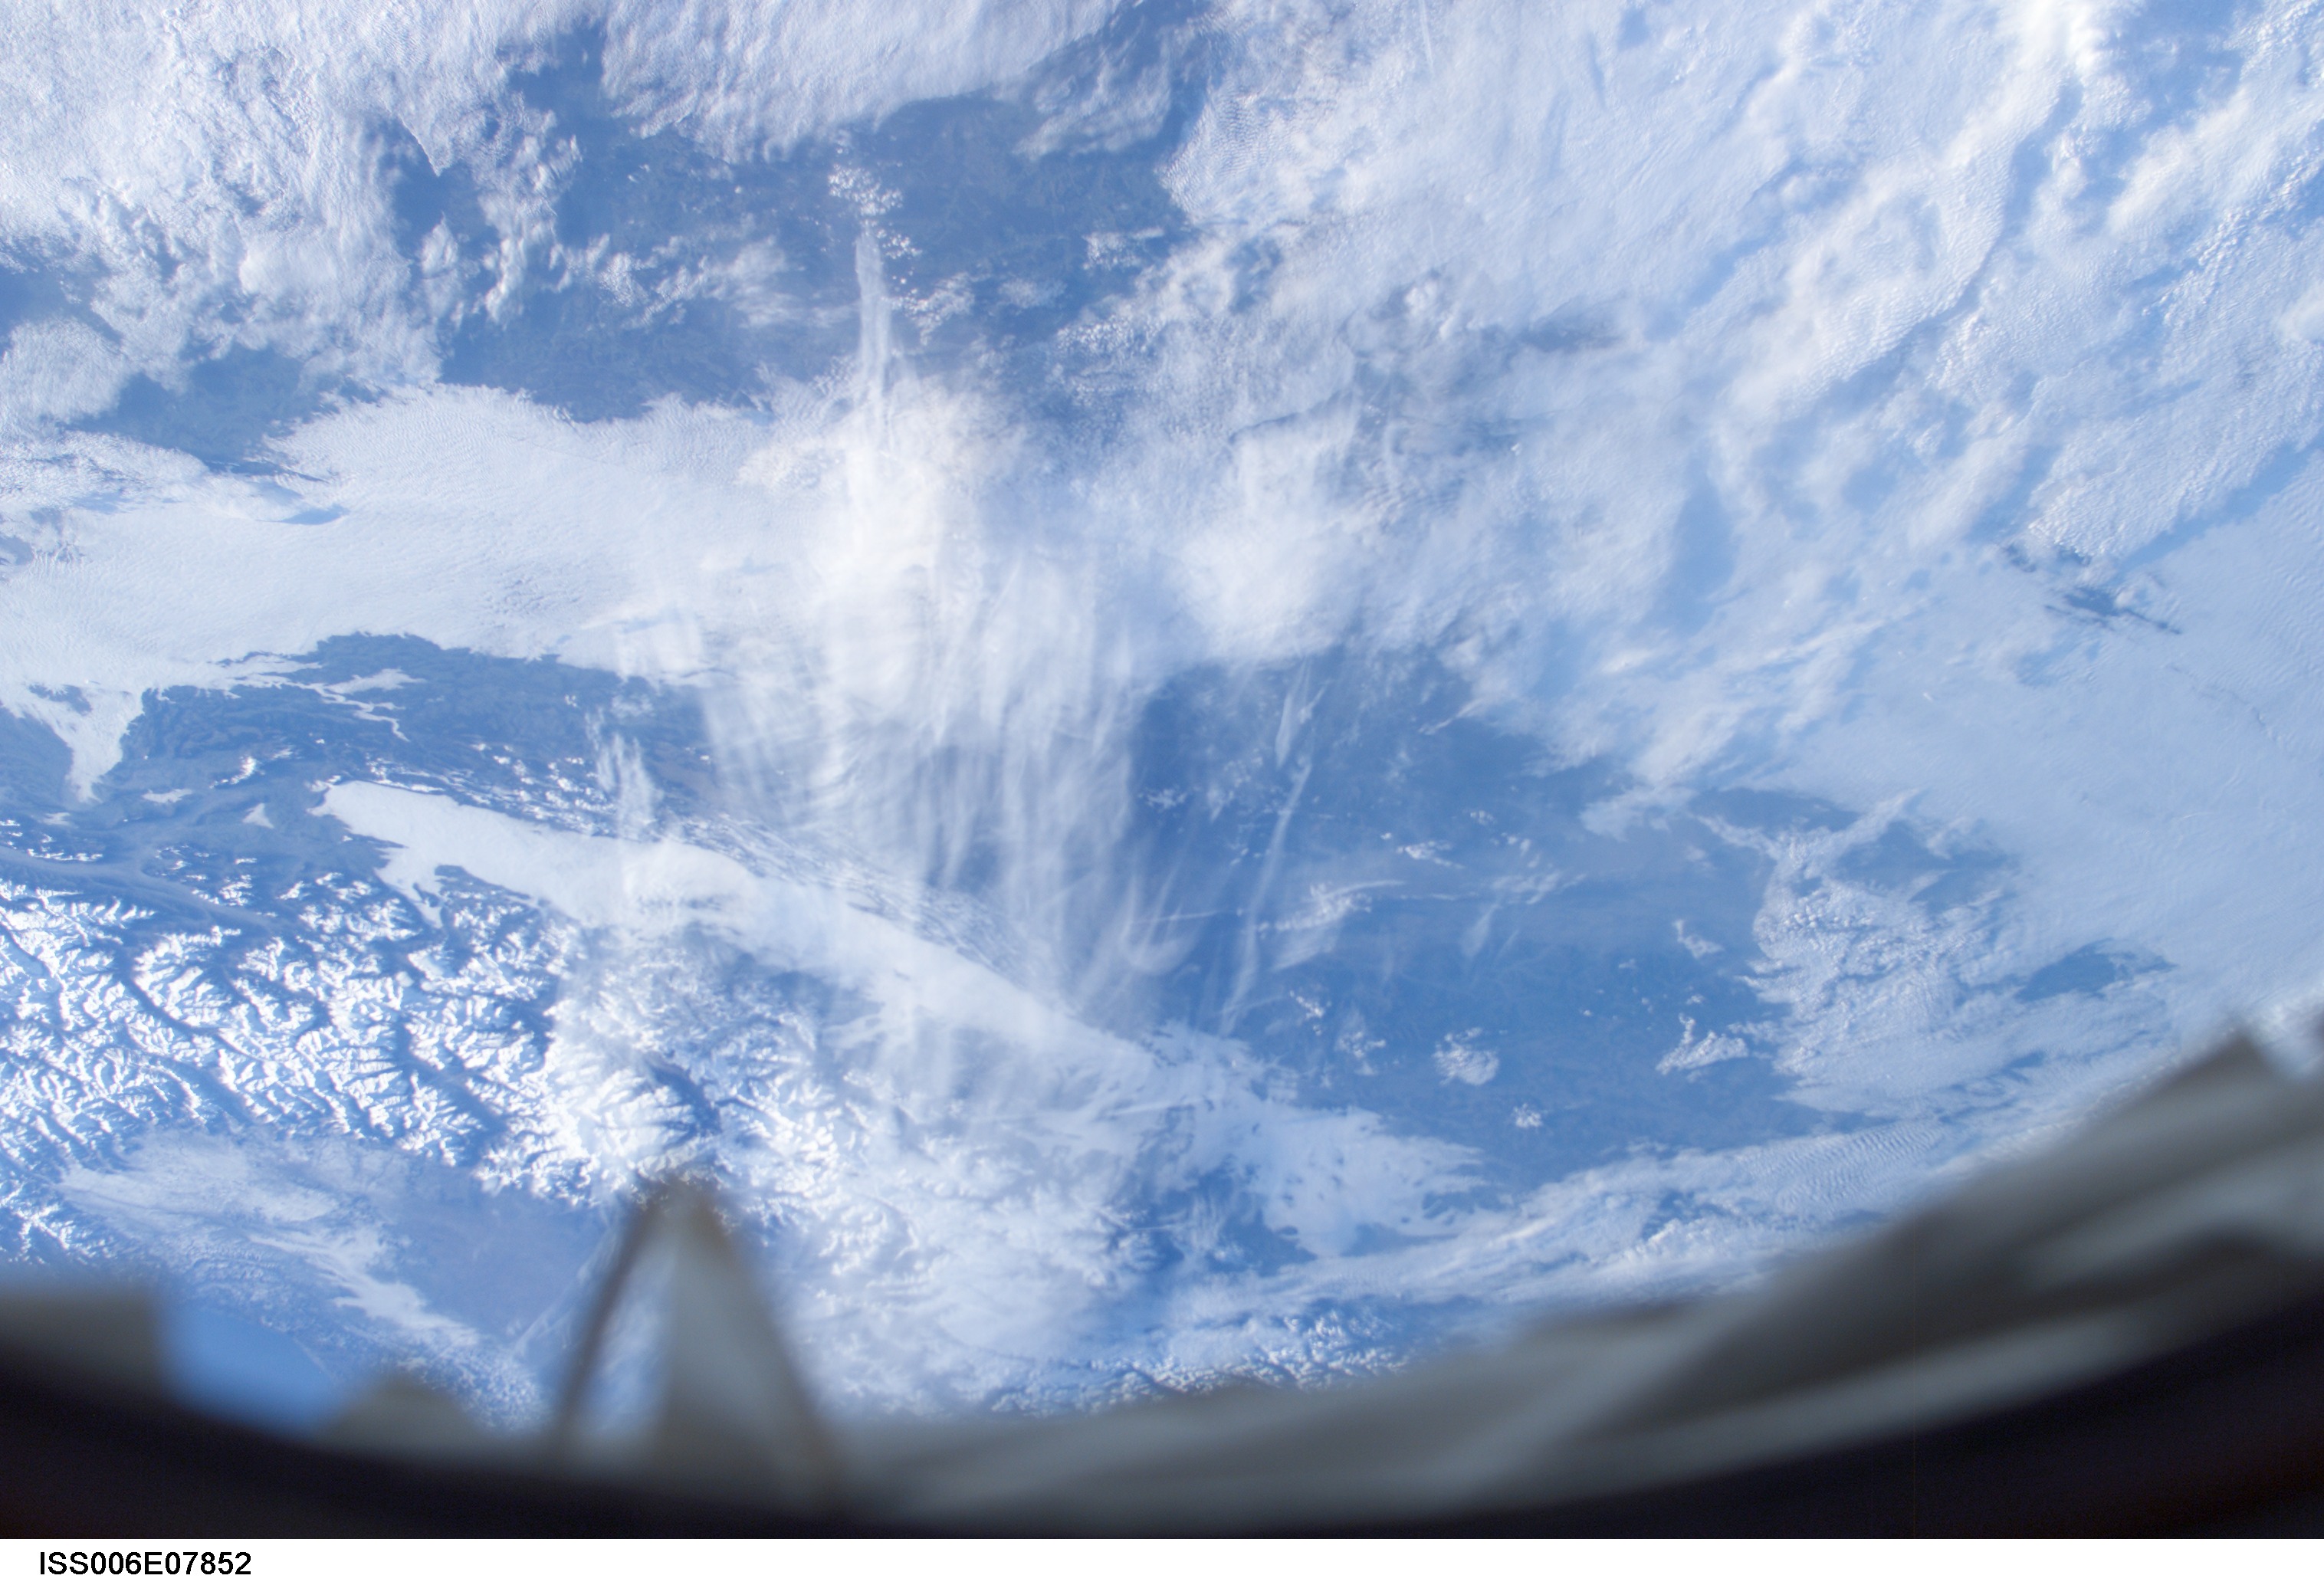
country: FRANCE
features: SNOW, CL. COVERED FRENCH ALPS
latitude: 46.0
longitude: 7.0
